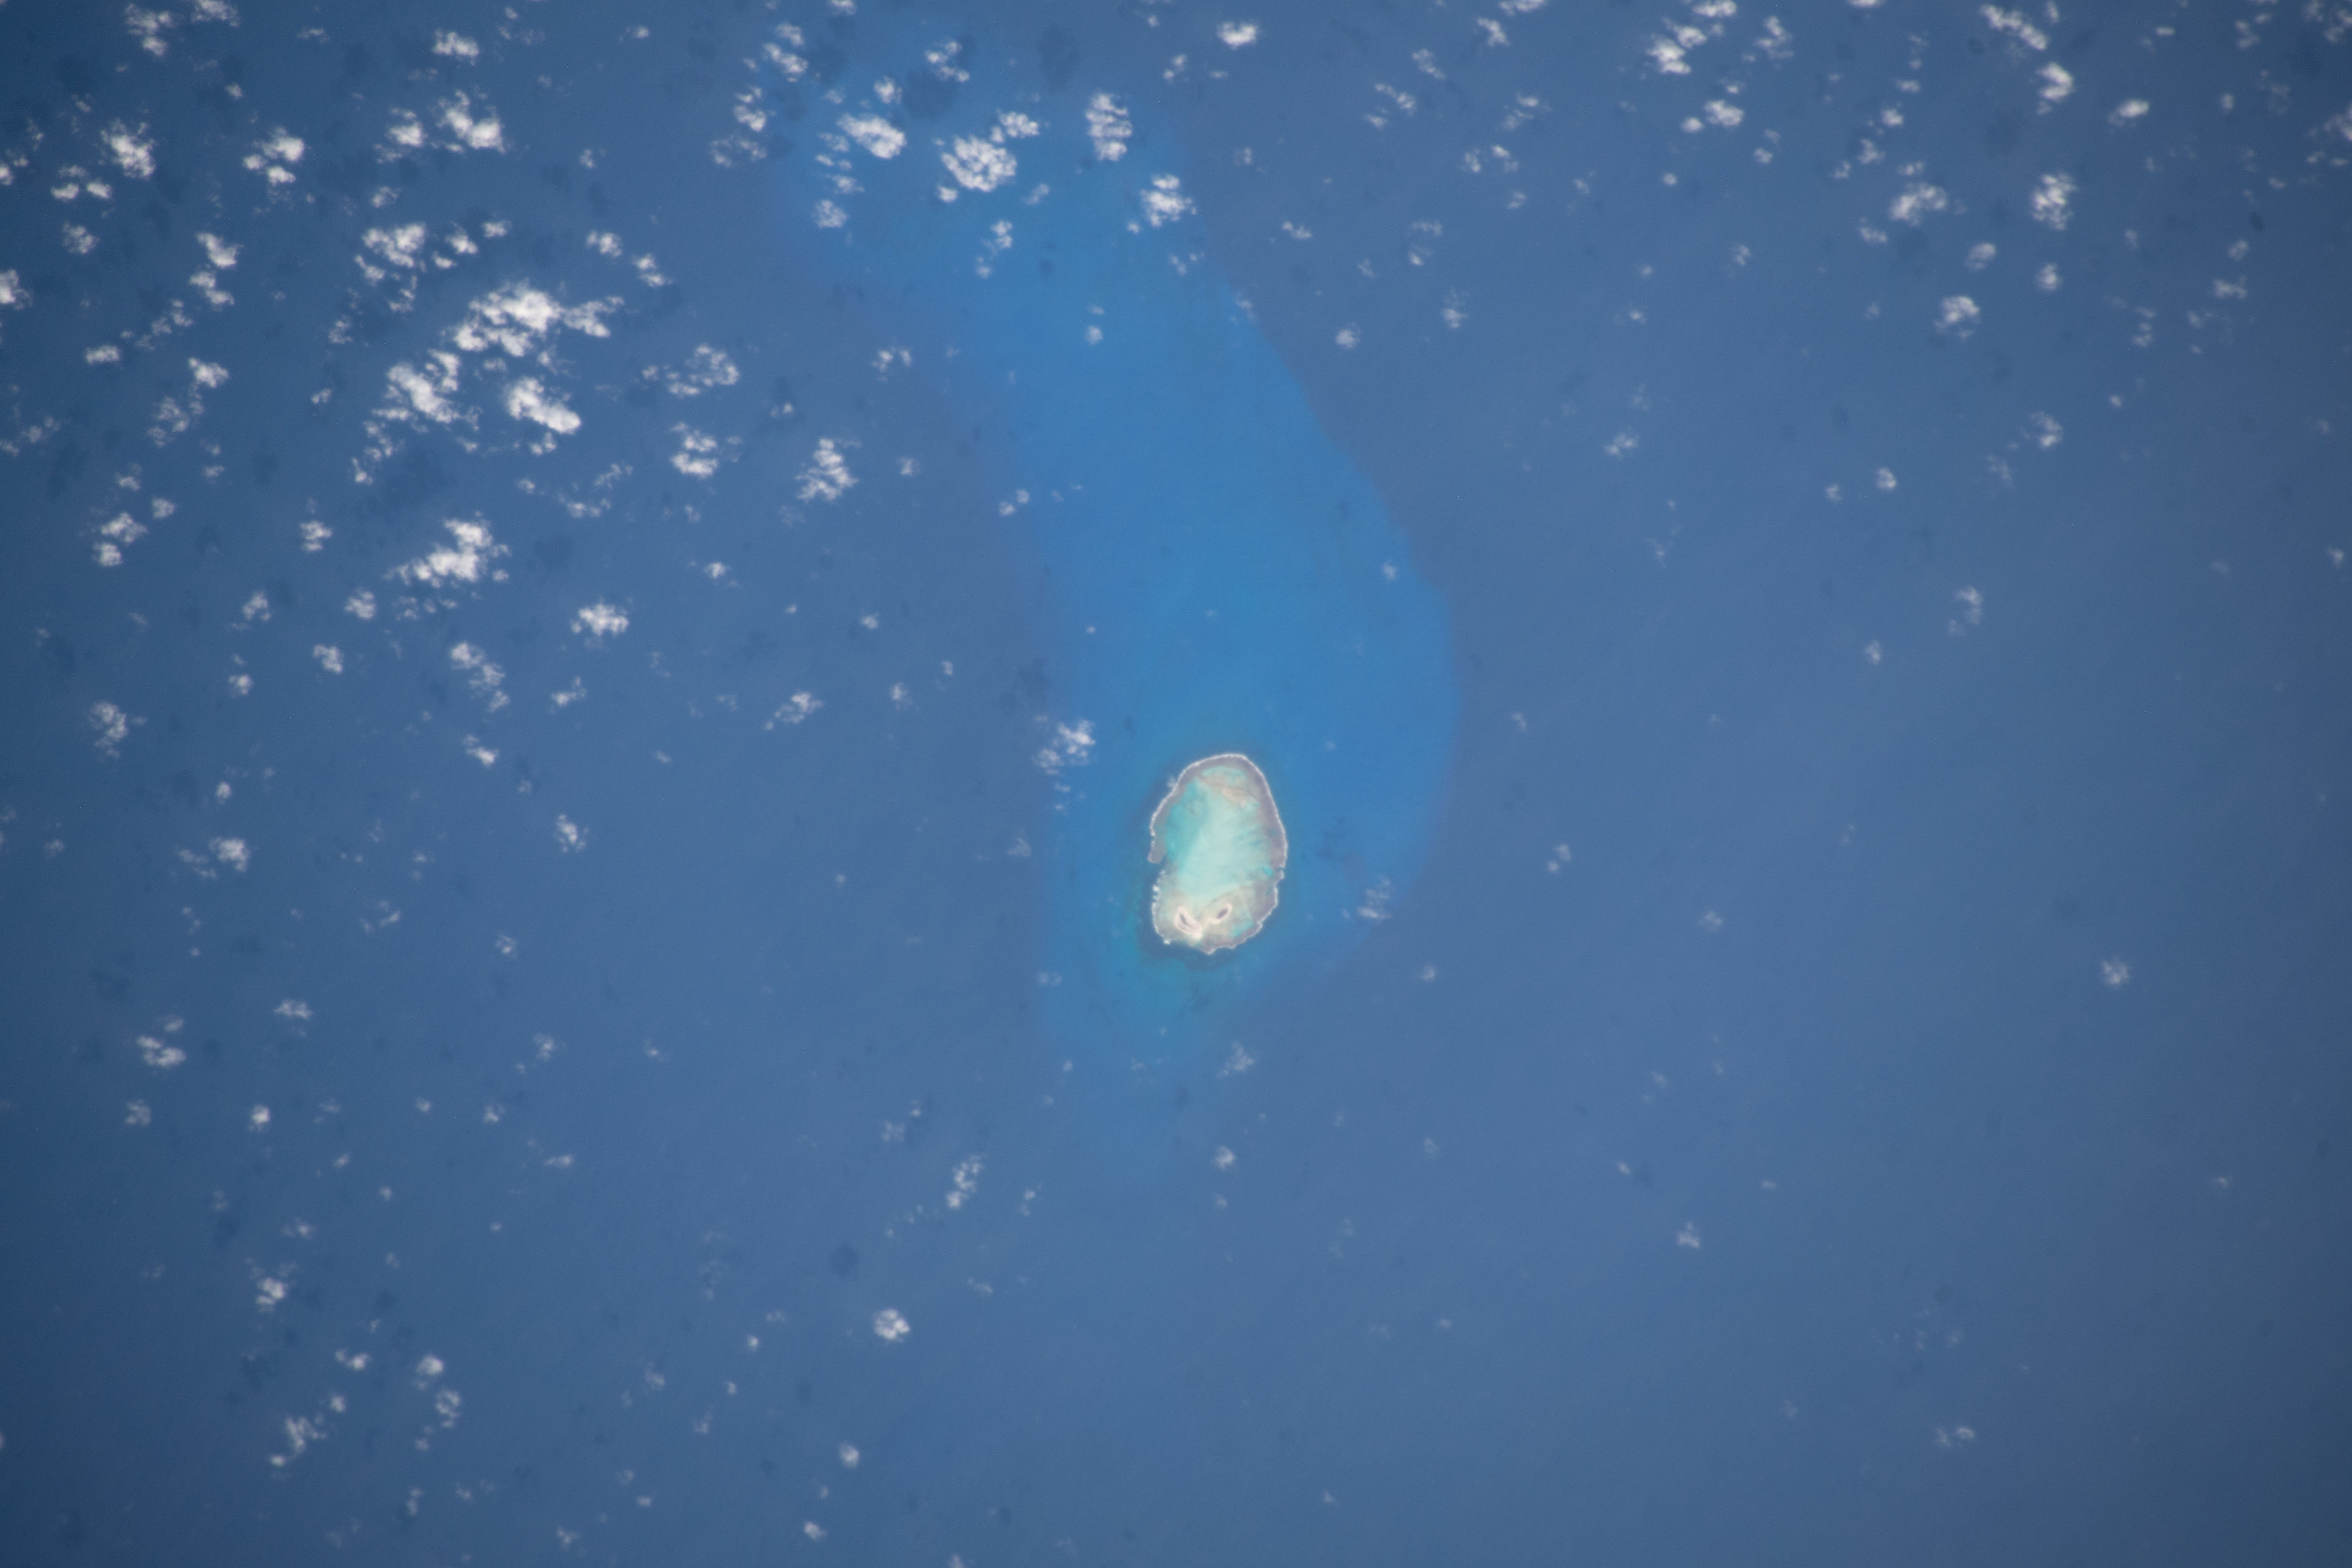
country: BRAZIL
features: ATOL DAS ROCAS
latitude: -3.9
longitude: -33.8
